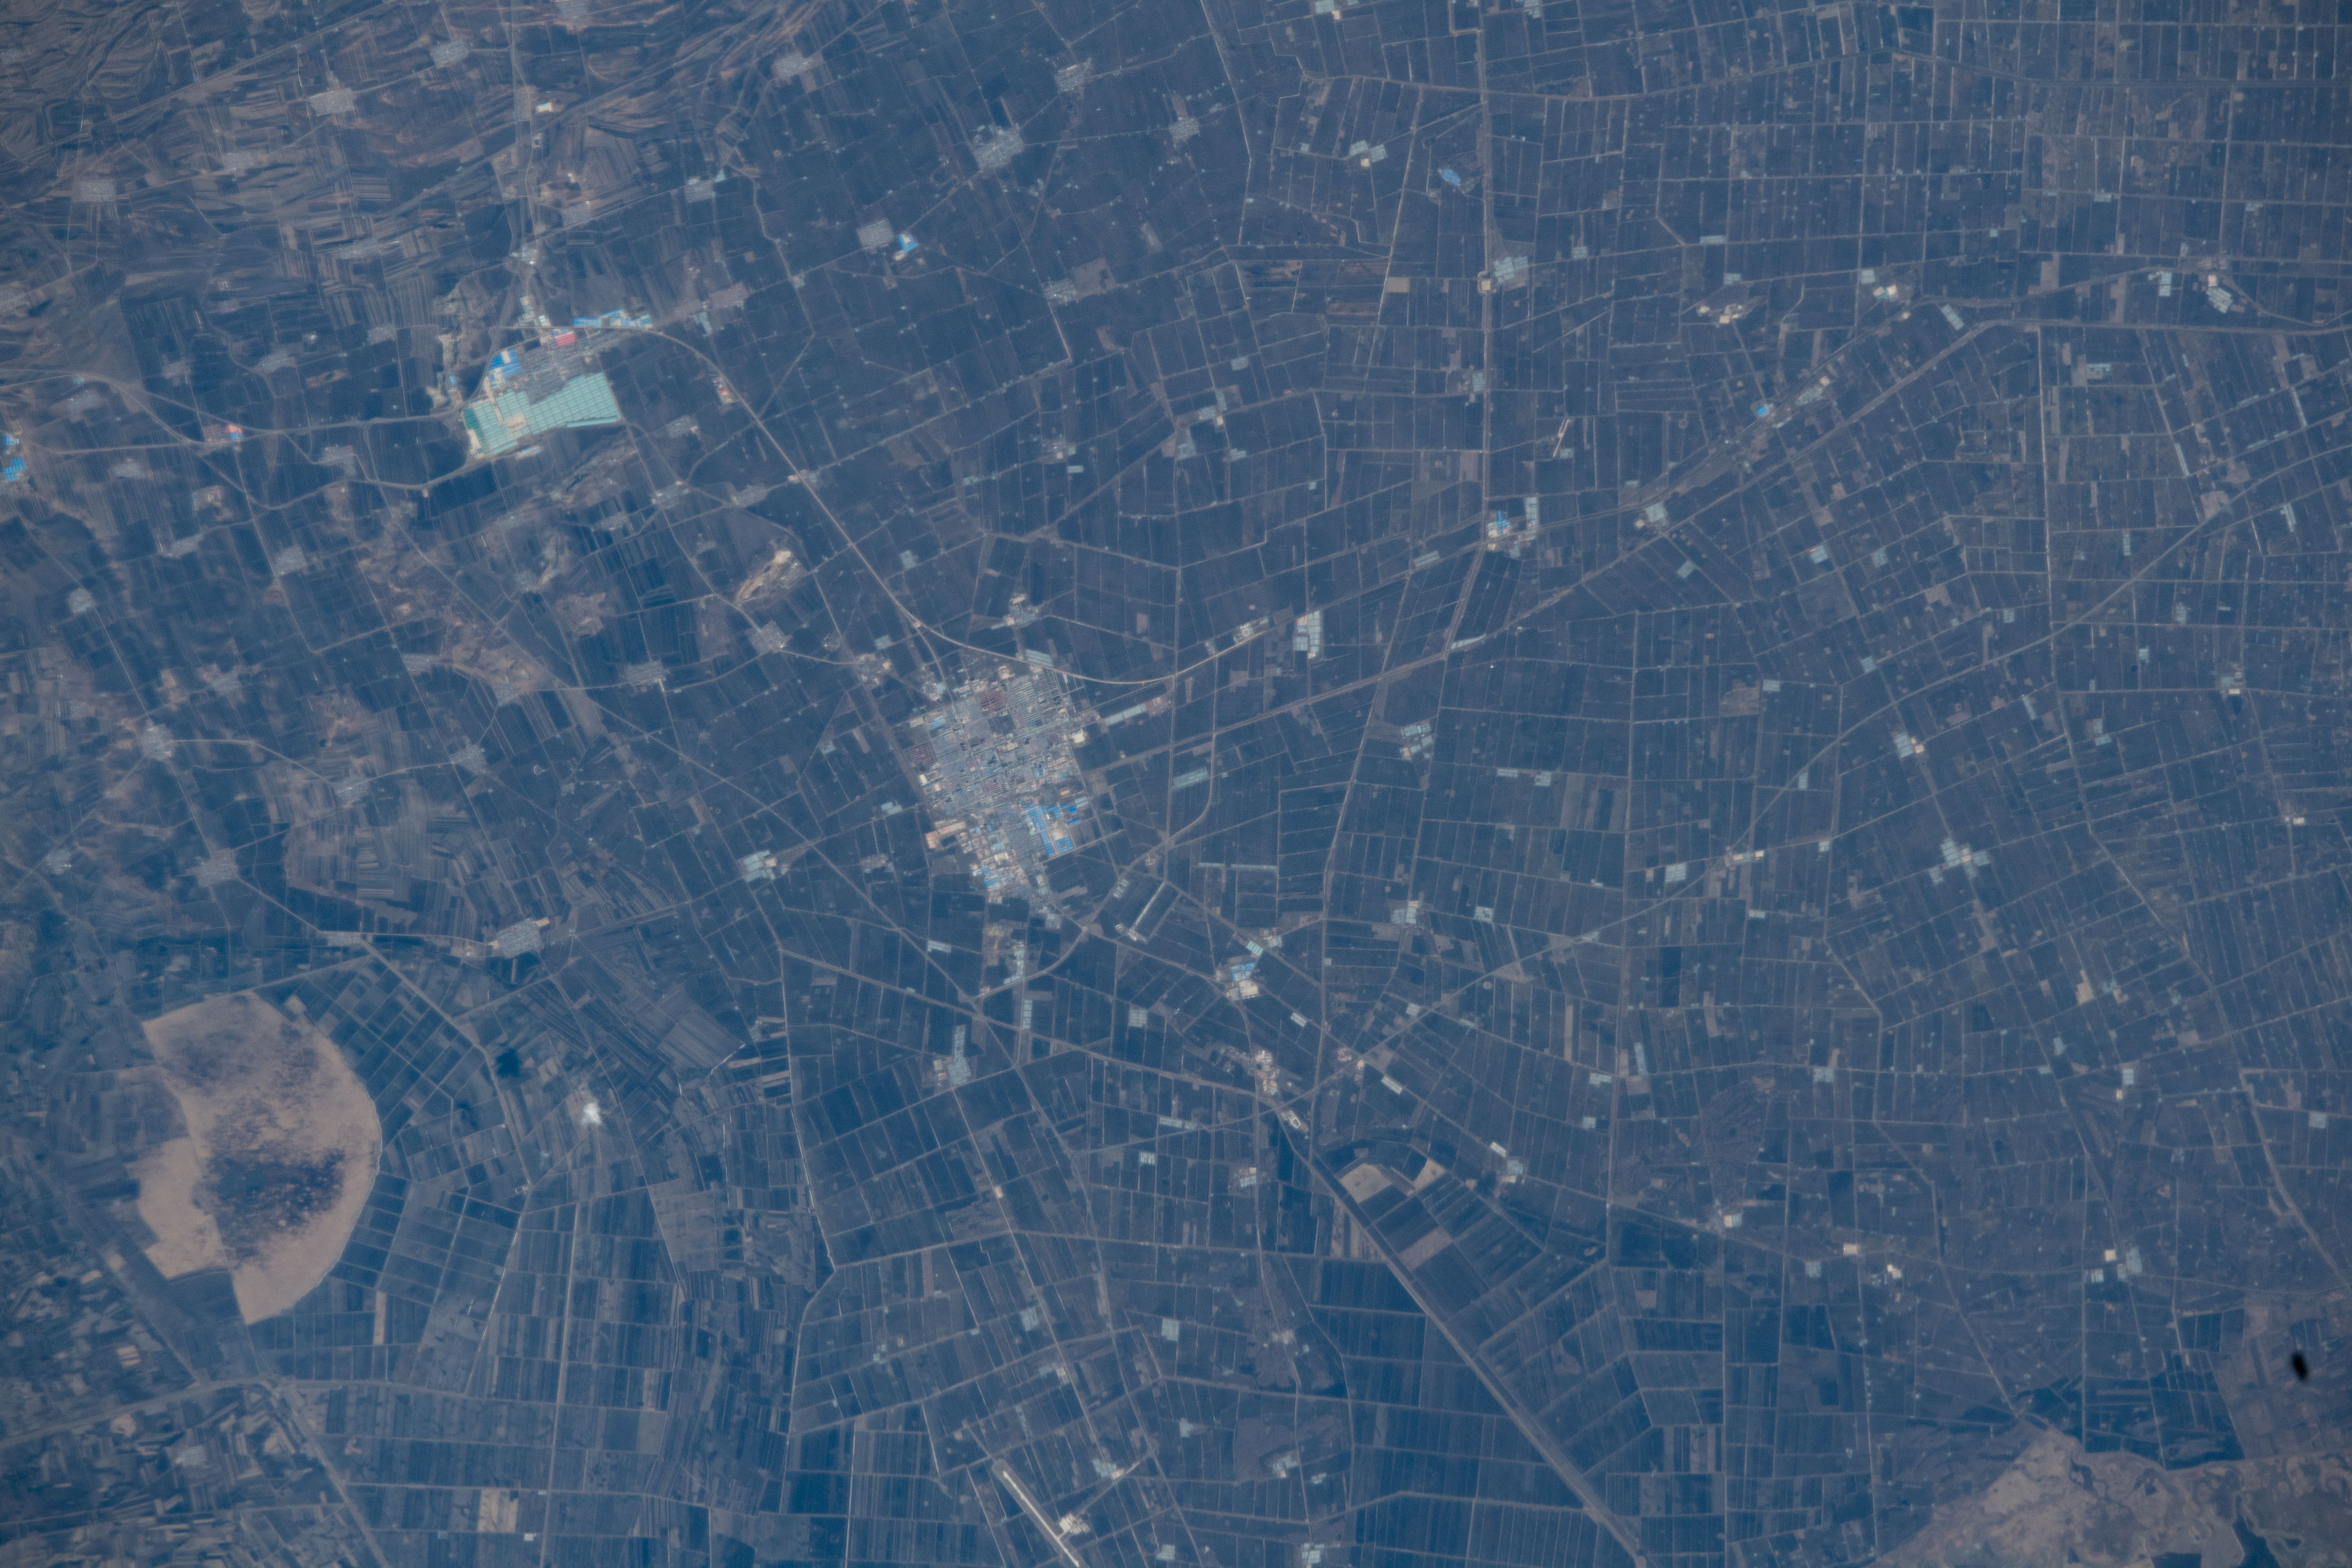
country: CHINA
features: JUZHI NEIGHBORHOOD, ERLONGSHANZHEN, CHINA
